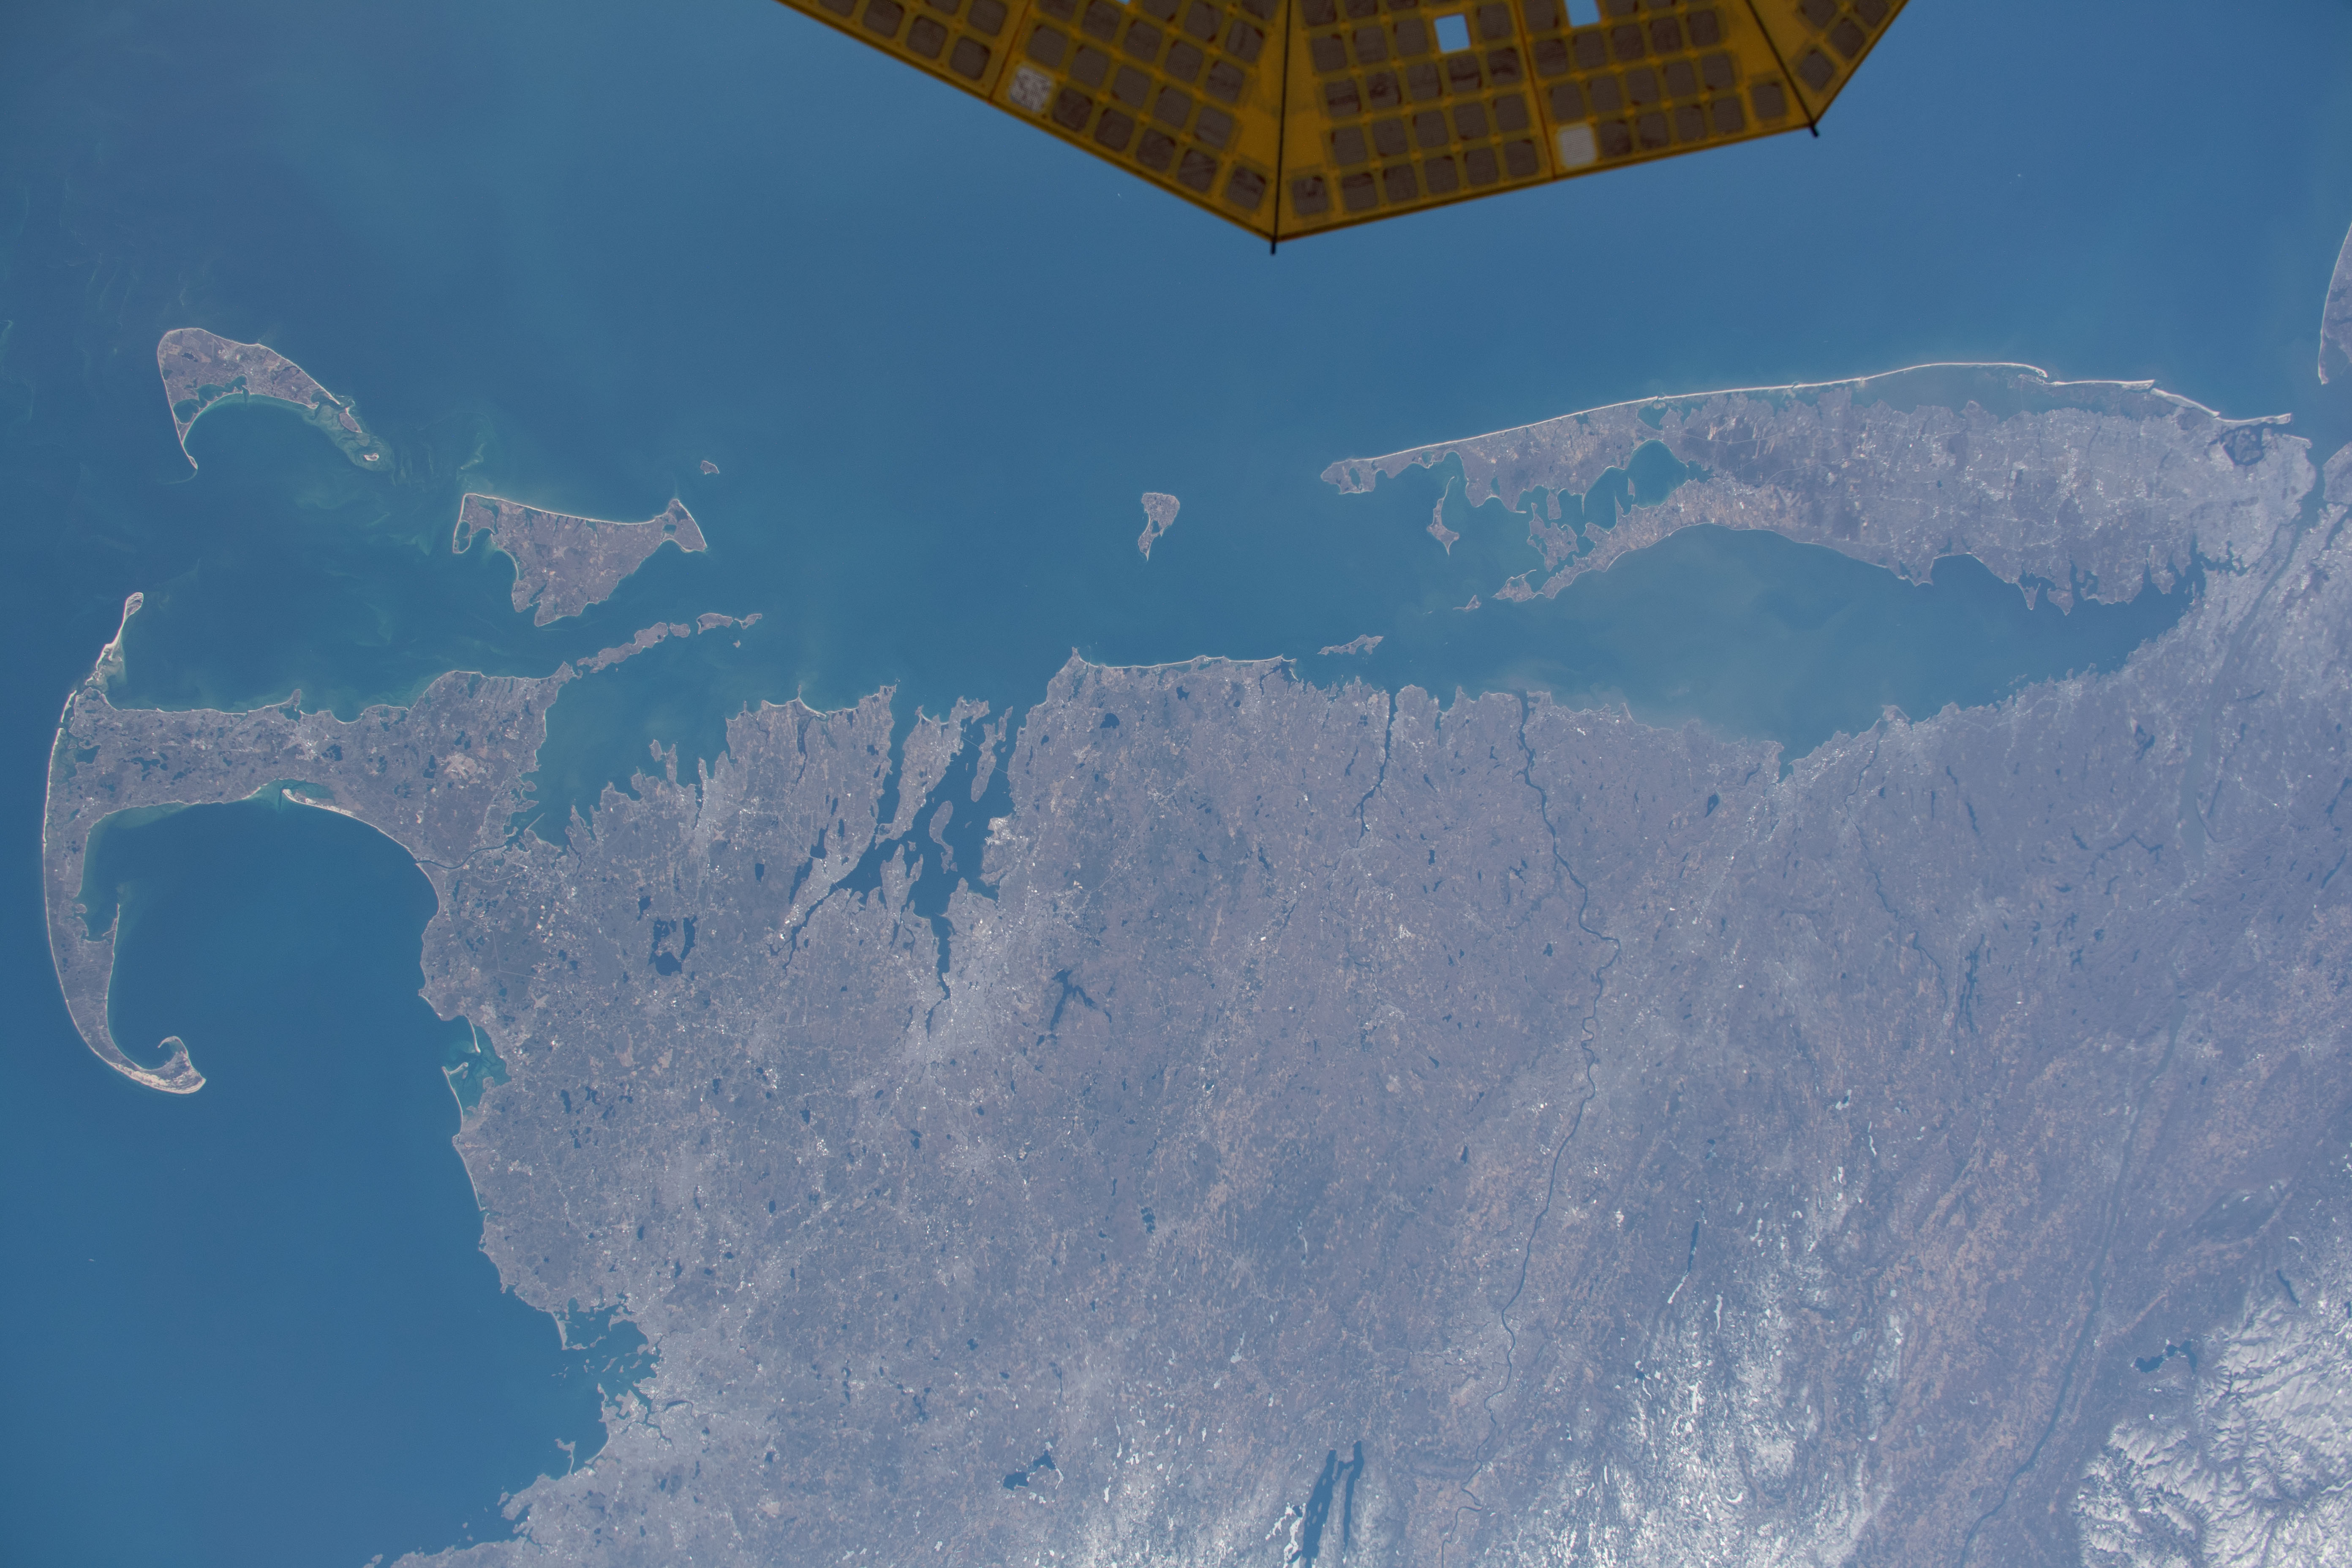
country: USA-RHODE ISLAND
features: INTERNATIONAL SPACE STATION, PROVIDENCE, BOSTON, NEWPORT, BUZZARDS BAY, ATLANTIC OCEAN, NANTUCKET, PLYMOUTH, CAPE COD BAY
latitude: 41.5
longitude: -71.5
